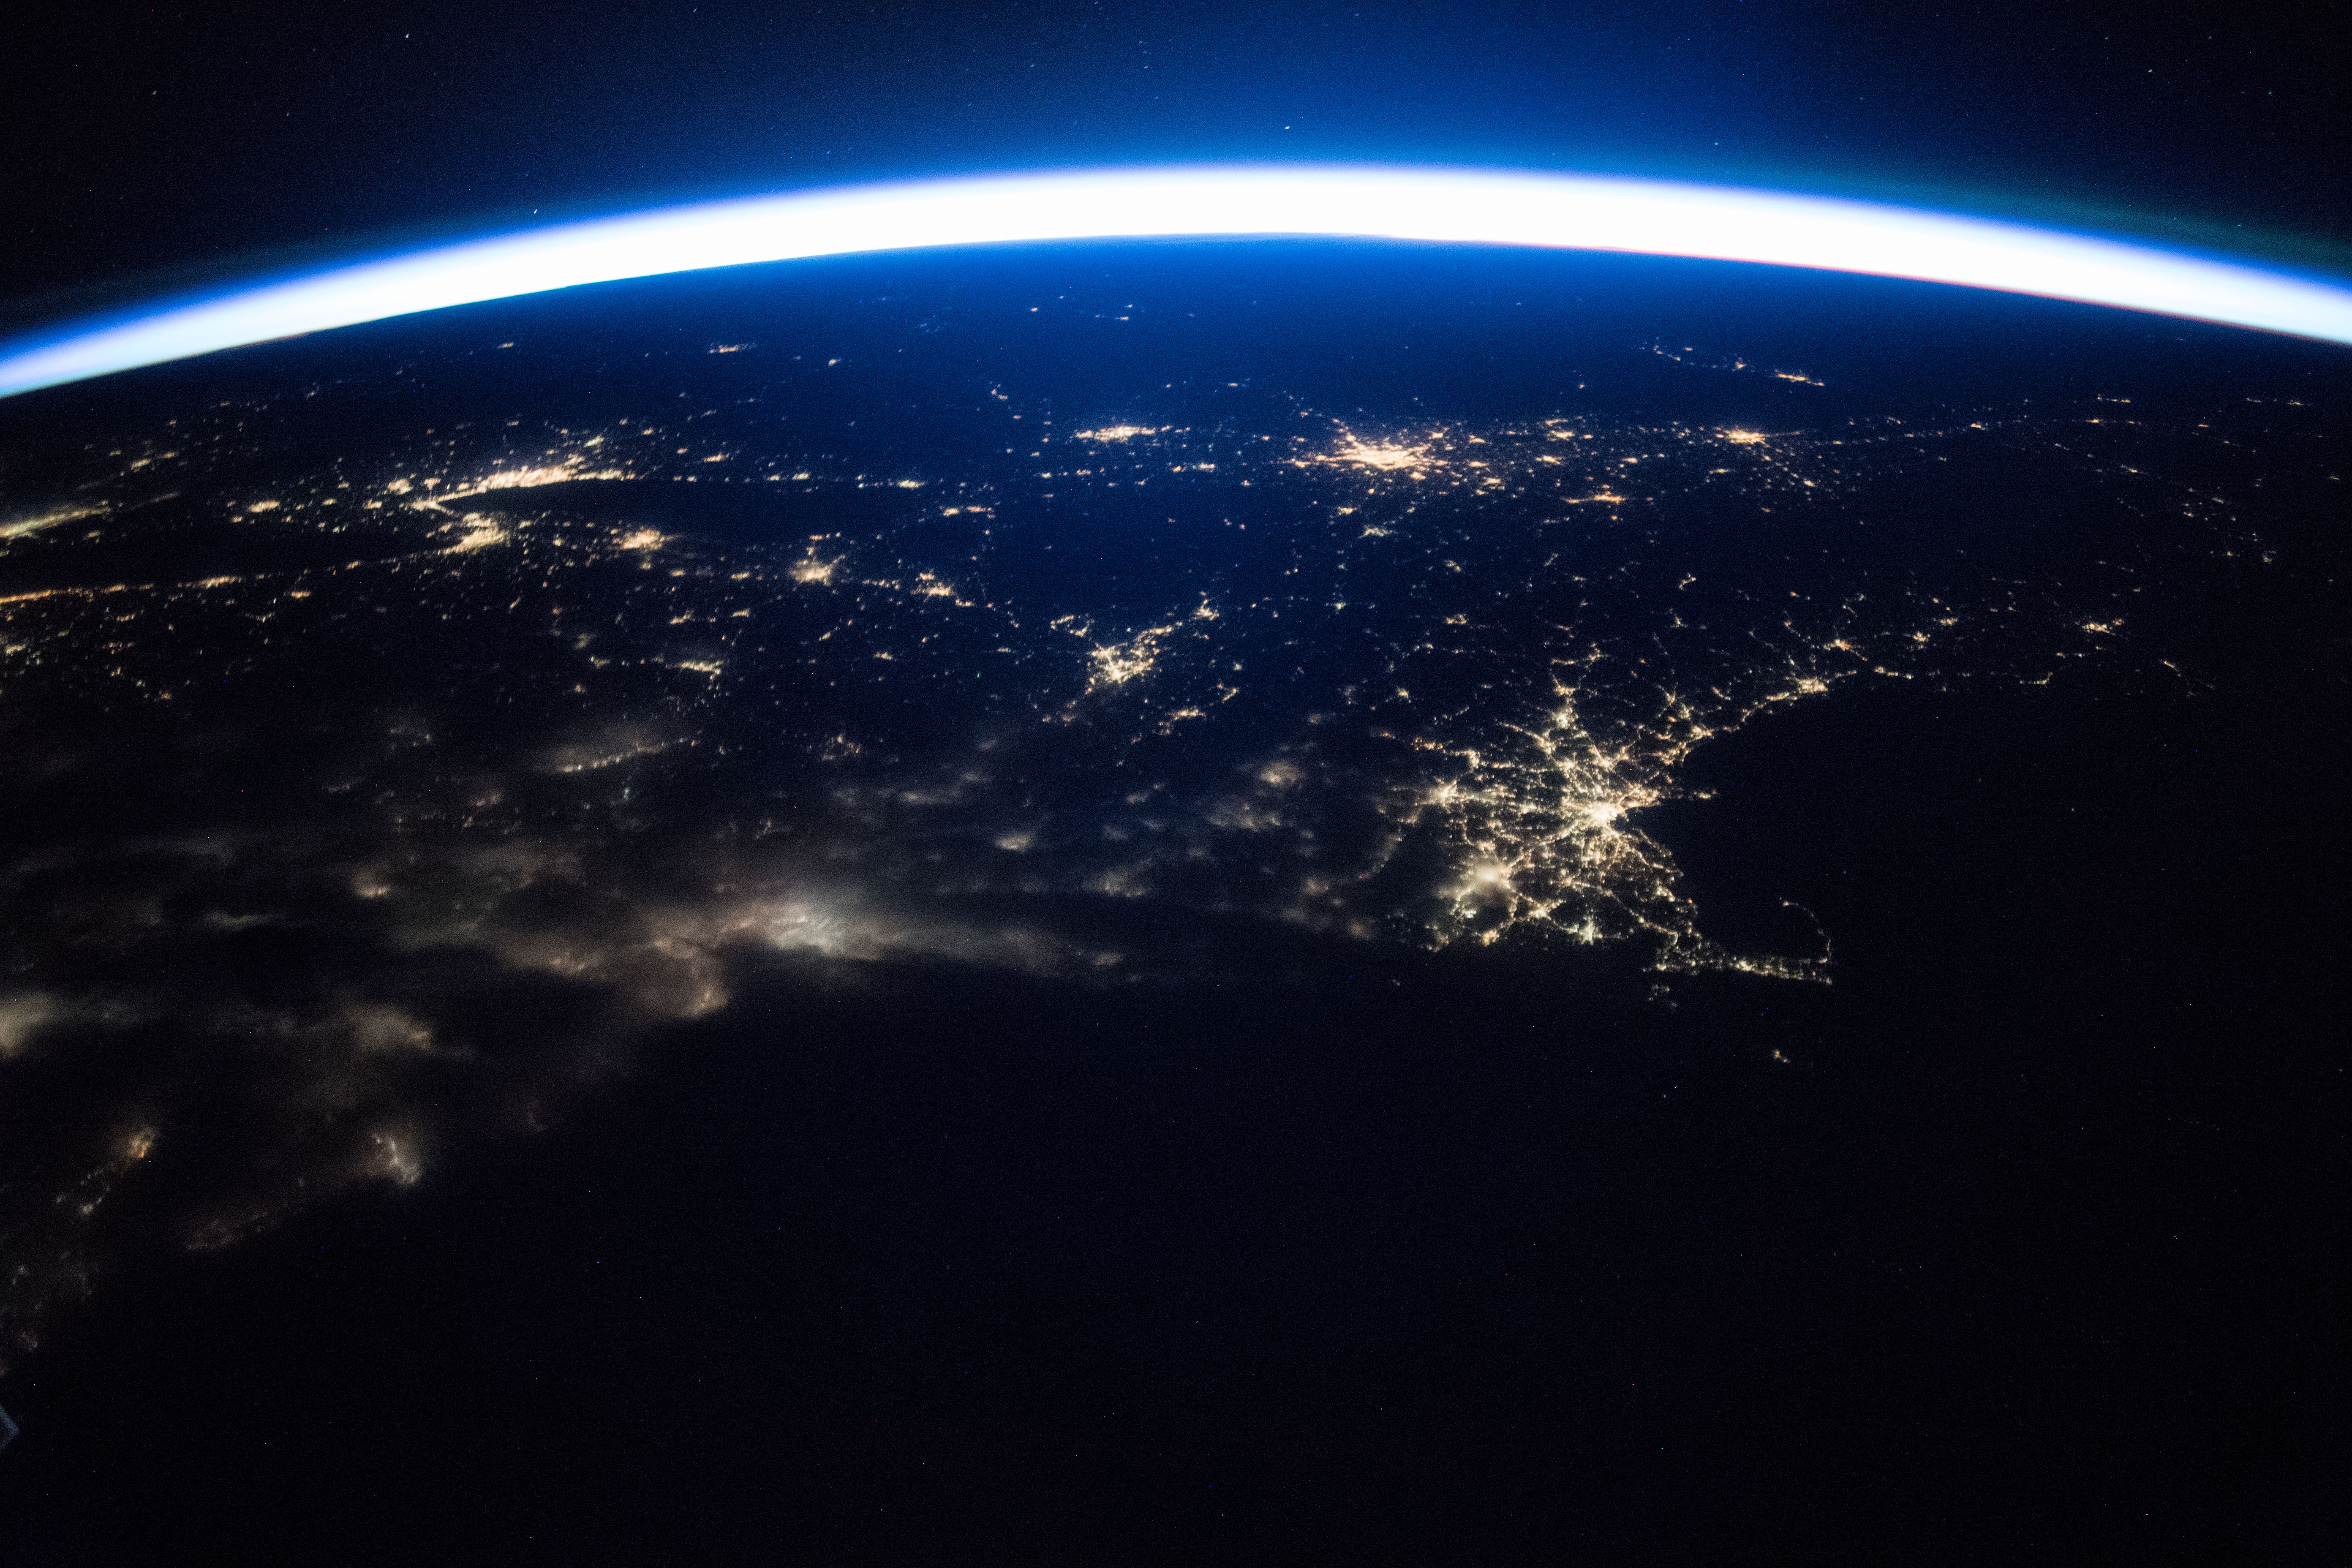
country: USA-CONNECTICUT
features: LONG ISLAND SOUND, FISHERS ISLAND, NEW HAVEN, NIGHT, EARTH LIMB
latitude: 41.6
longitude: -72.7
